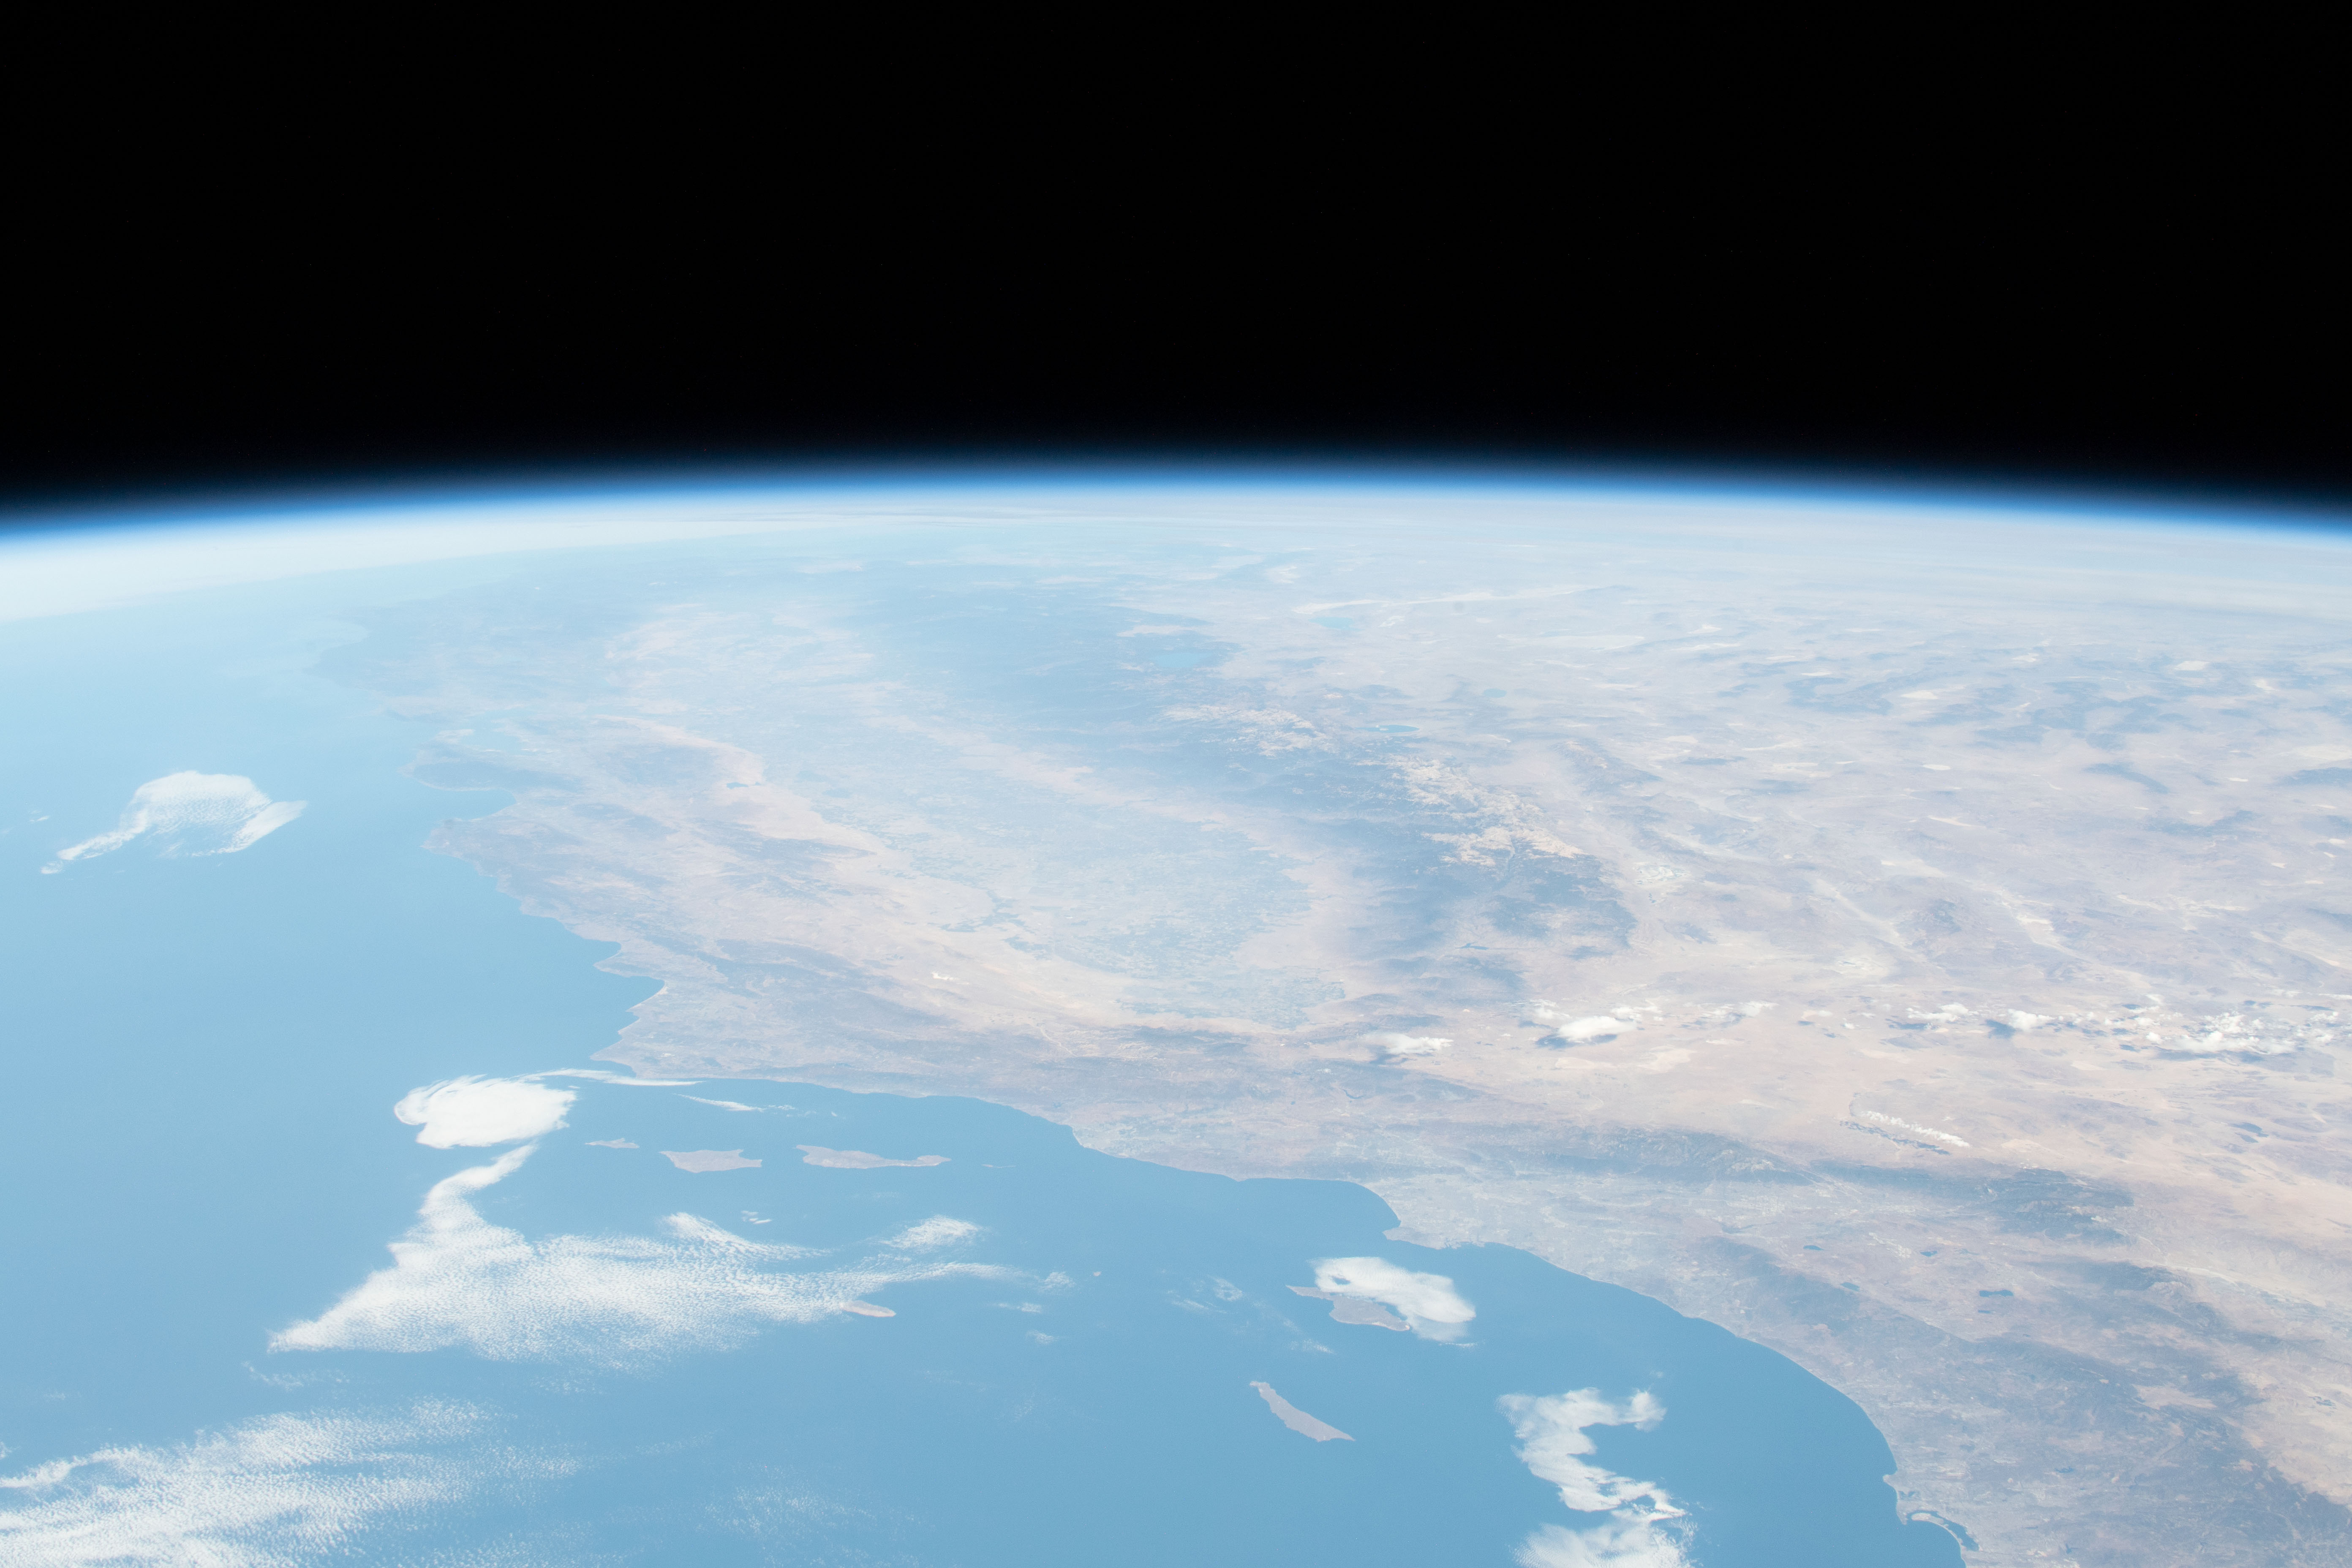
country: USA-CALIFORNIA
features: CALIFORNIA, SIERRA NEVADA
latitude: 37.0
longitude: -119.0
